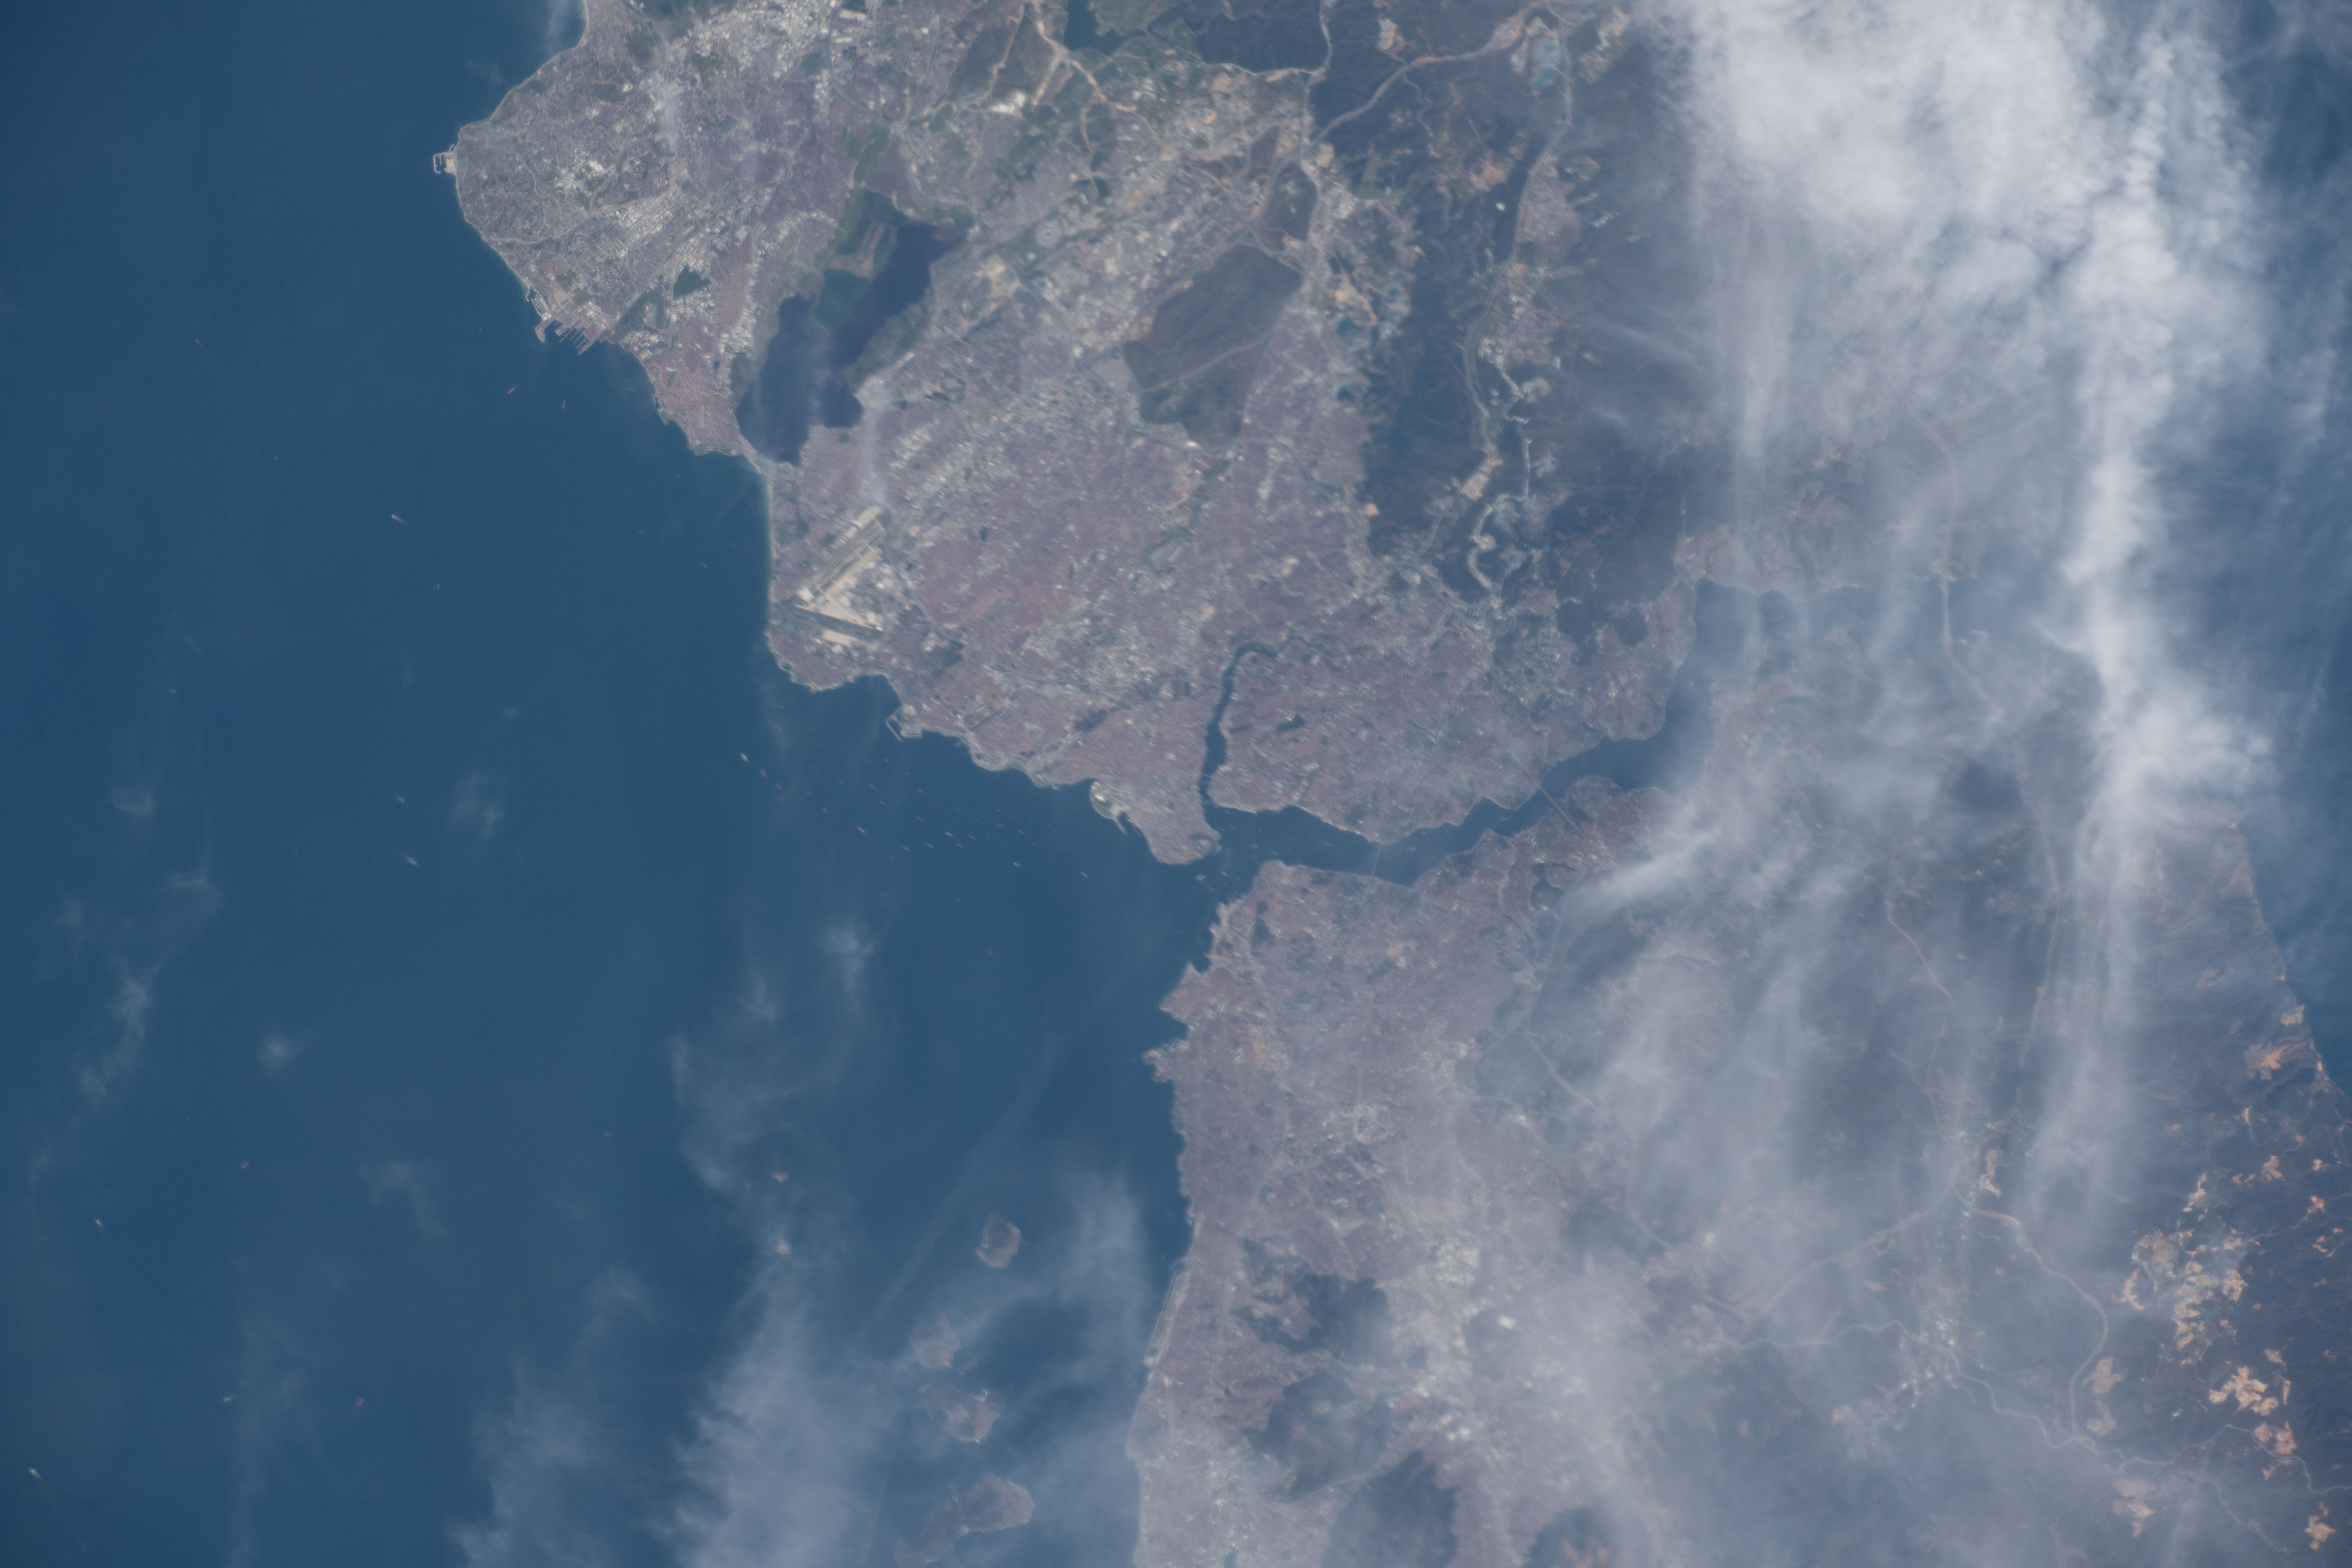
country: TURKEY
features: BOSPORUS STRAIT,CITY OF İSTANBUL,SEA OF MARMARA
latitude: 41.0
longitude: 29.0
